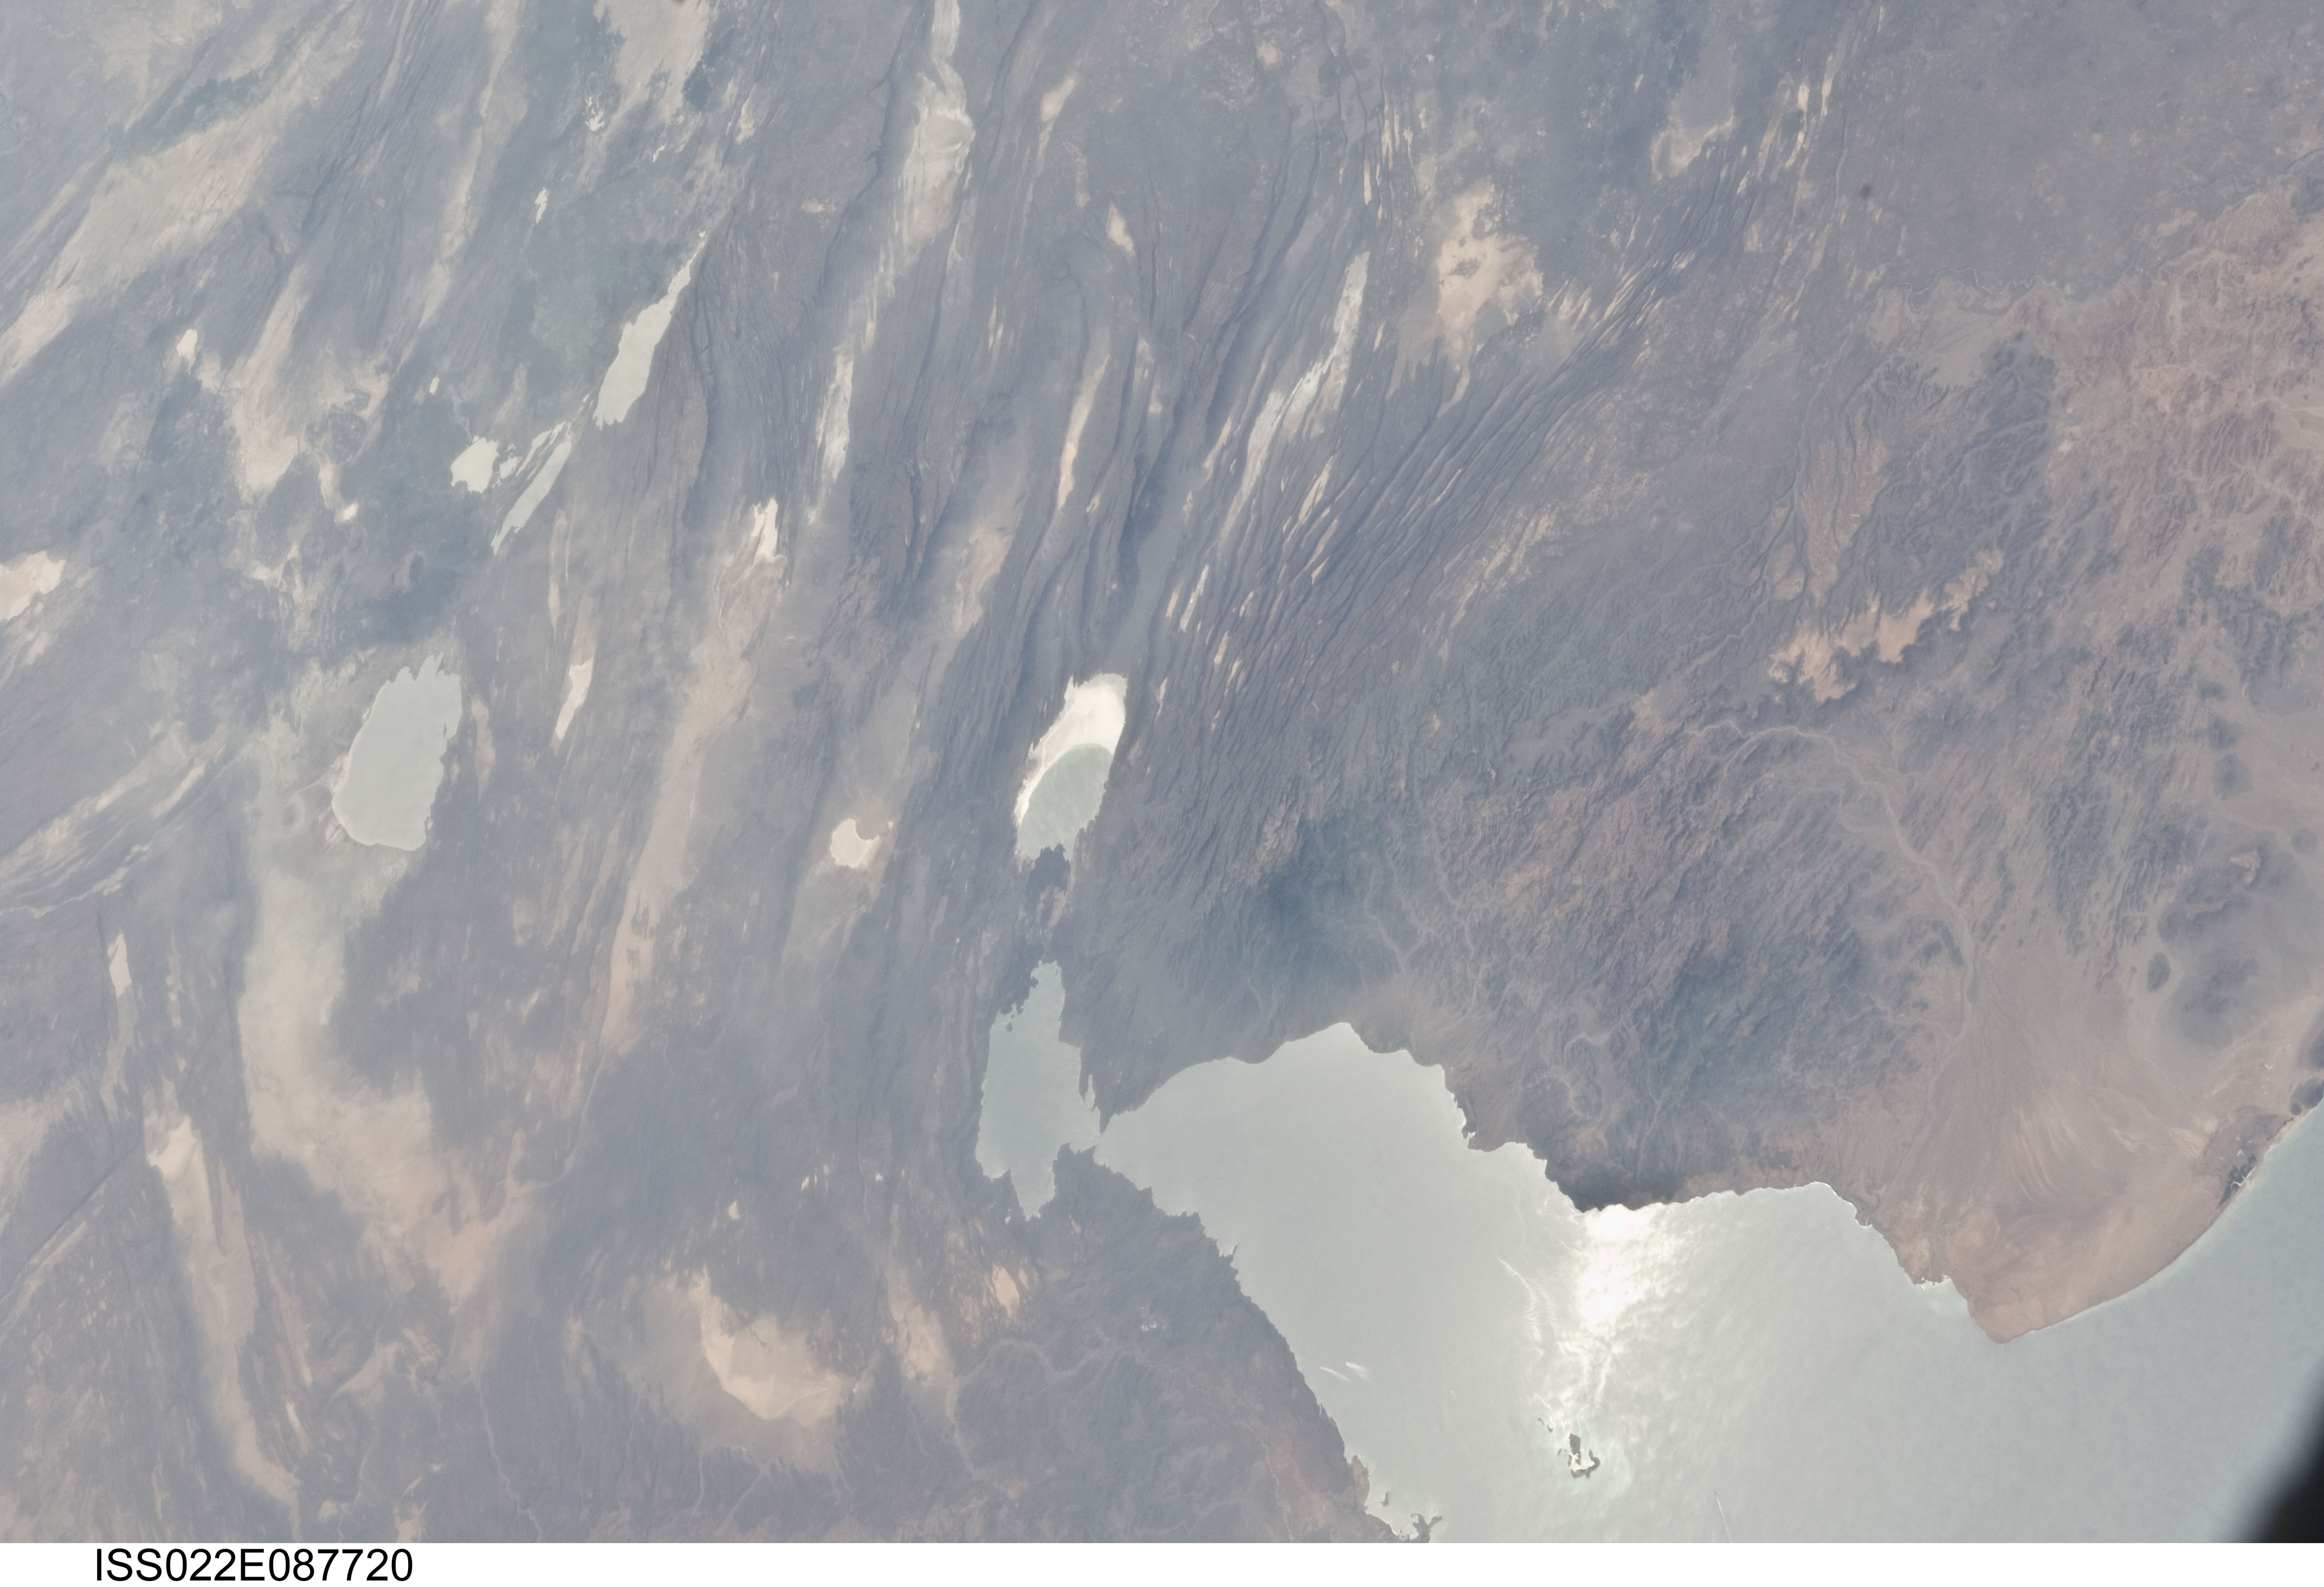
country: DJIBOUTI
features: LAKE ASAI, GULF OF TADJOURA, MOUCHA I., GLINT, KHARAB BAY, L. ABBE, RIDGES
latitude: 11.5
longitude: 42.5
